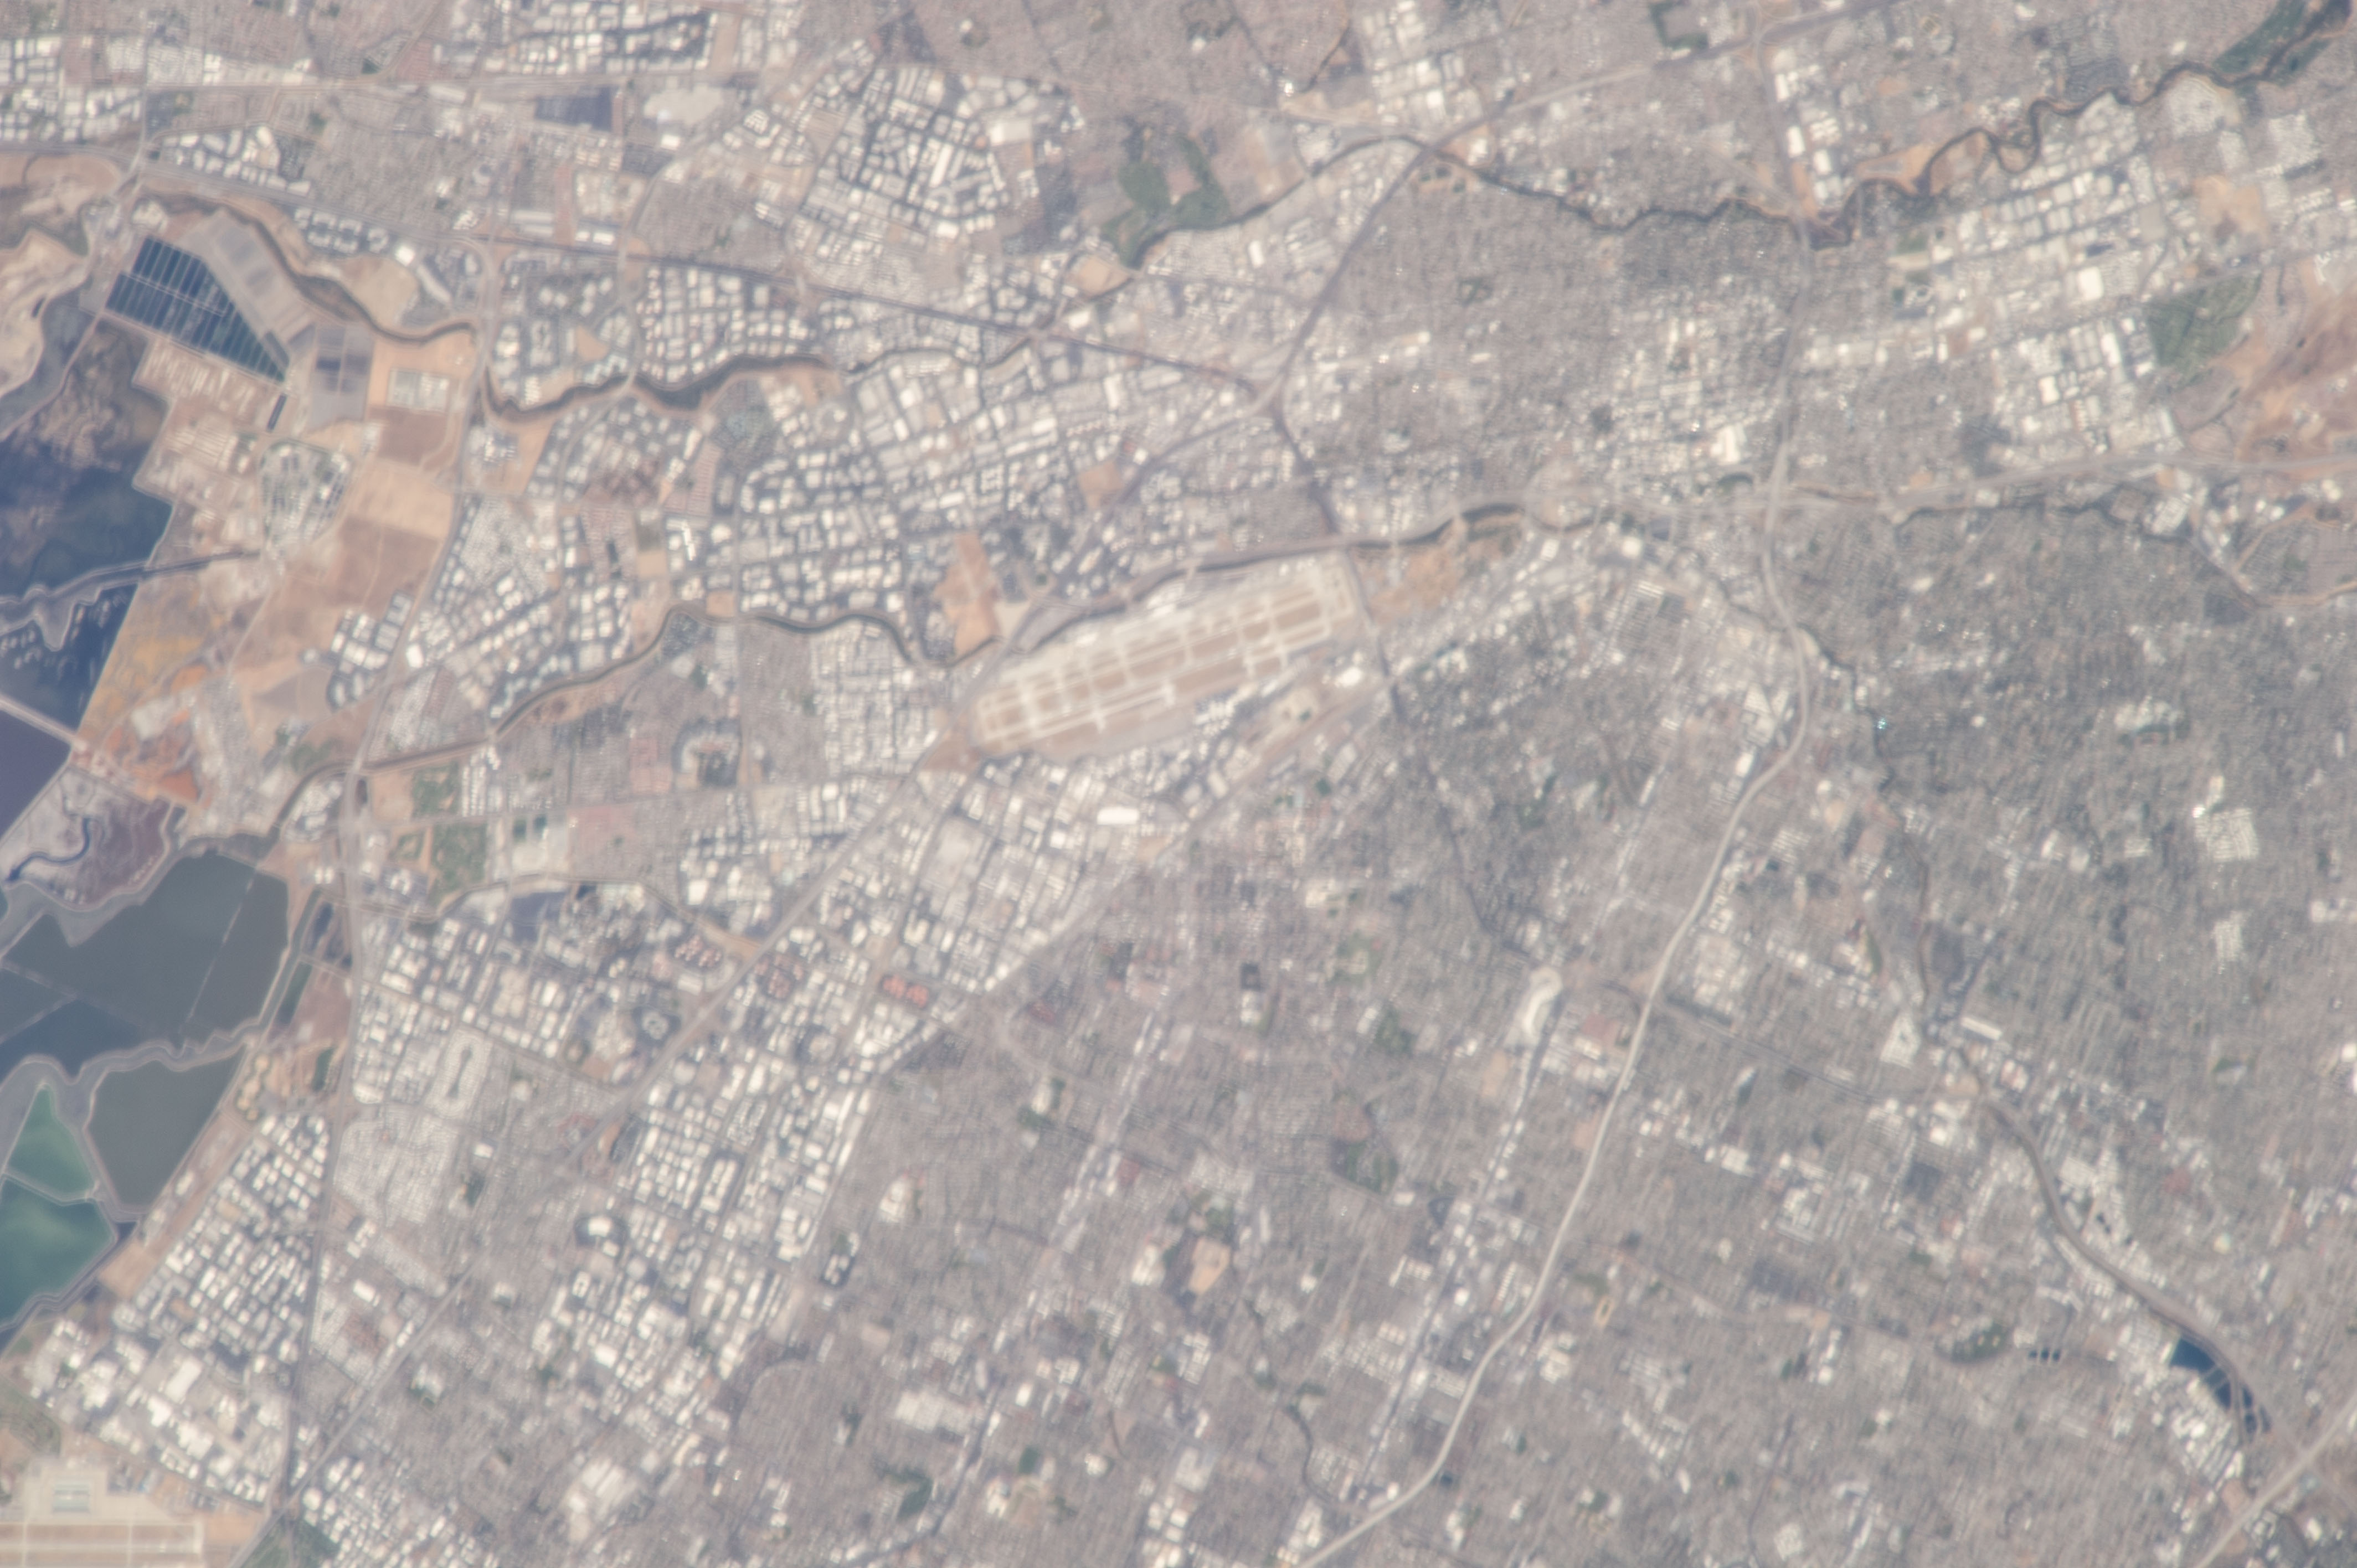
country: USA-CALIFORNIA
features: CY.
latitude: 37.4
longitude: -121.9
